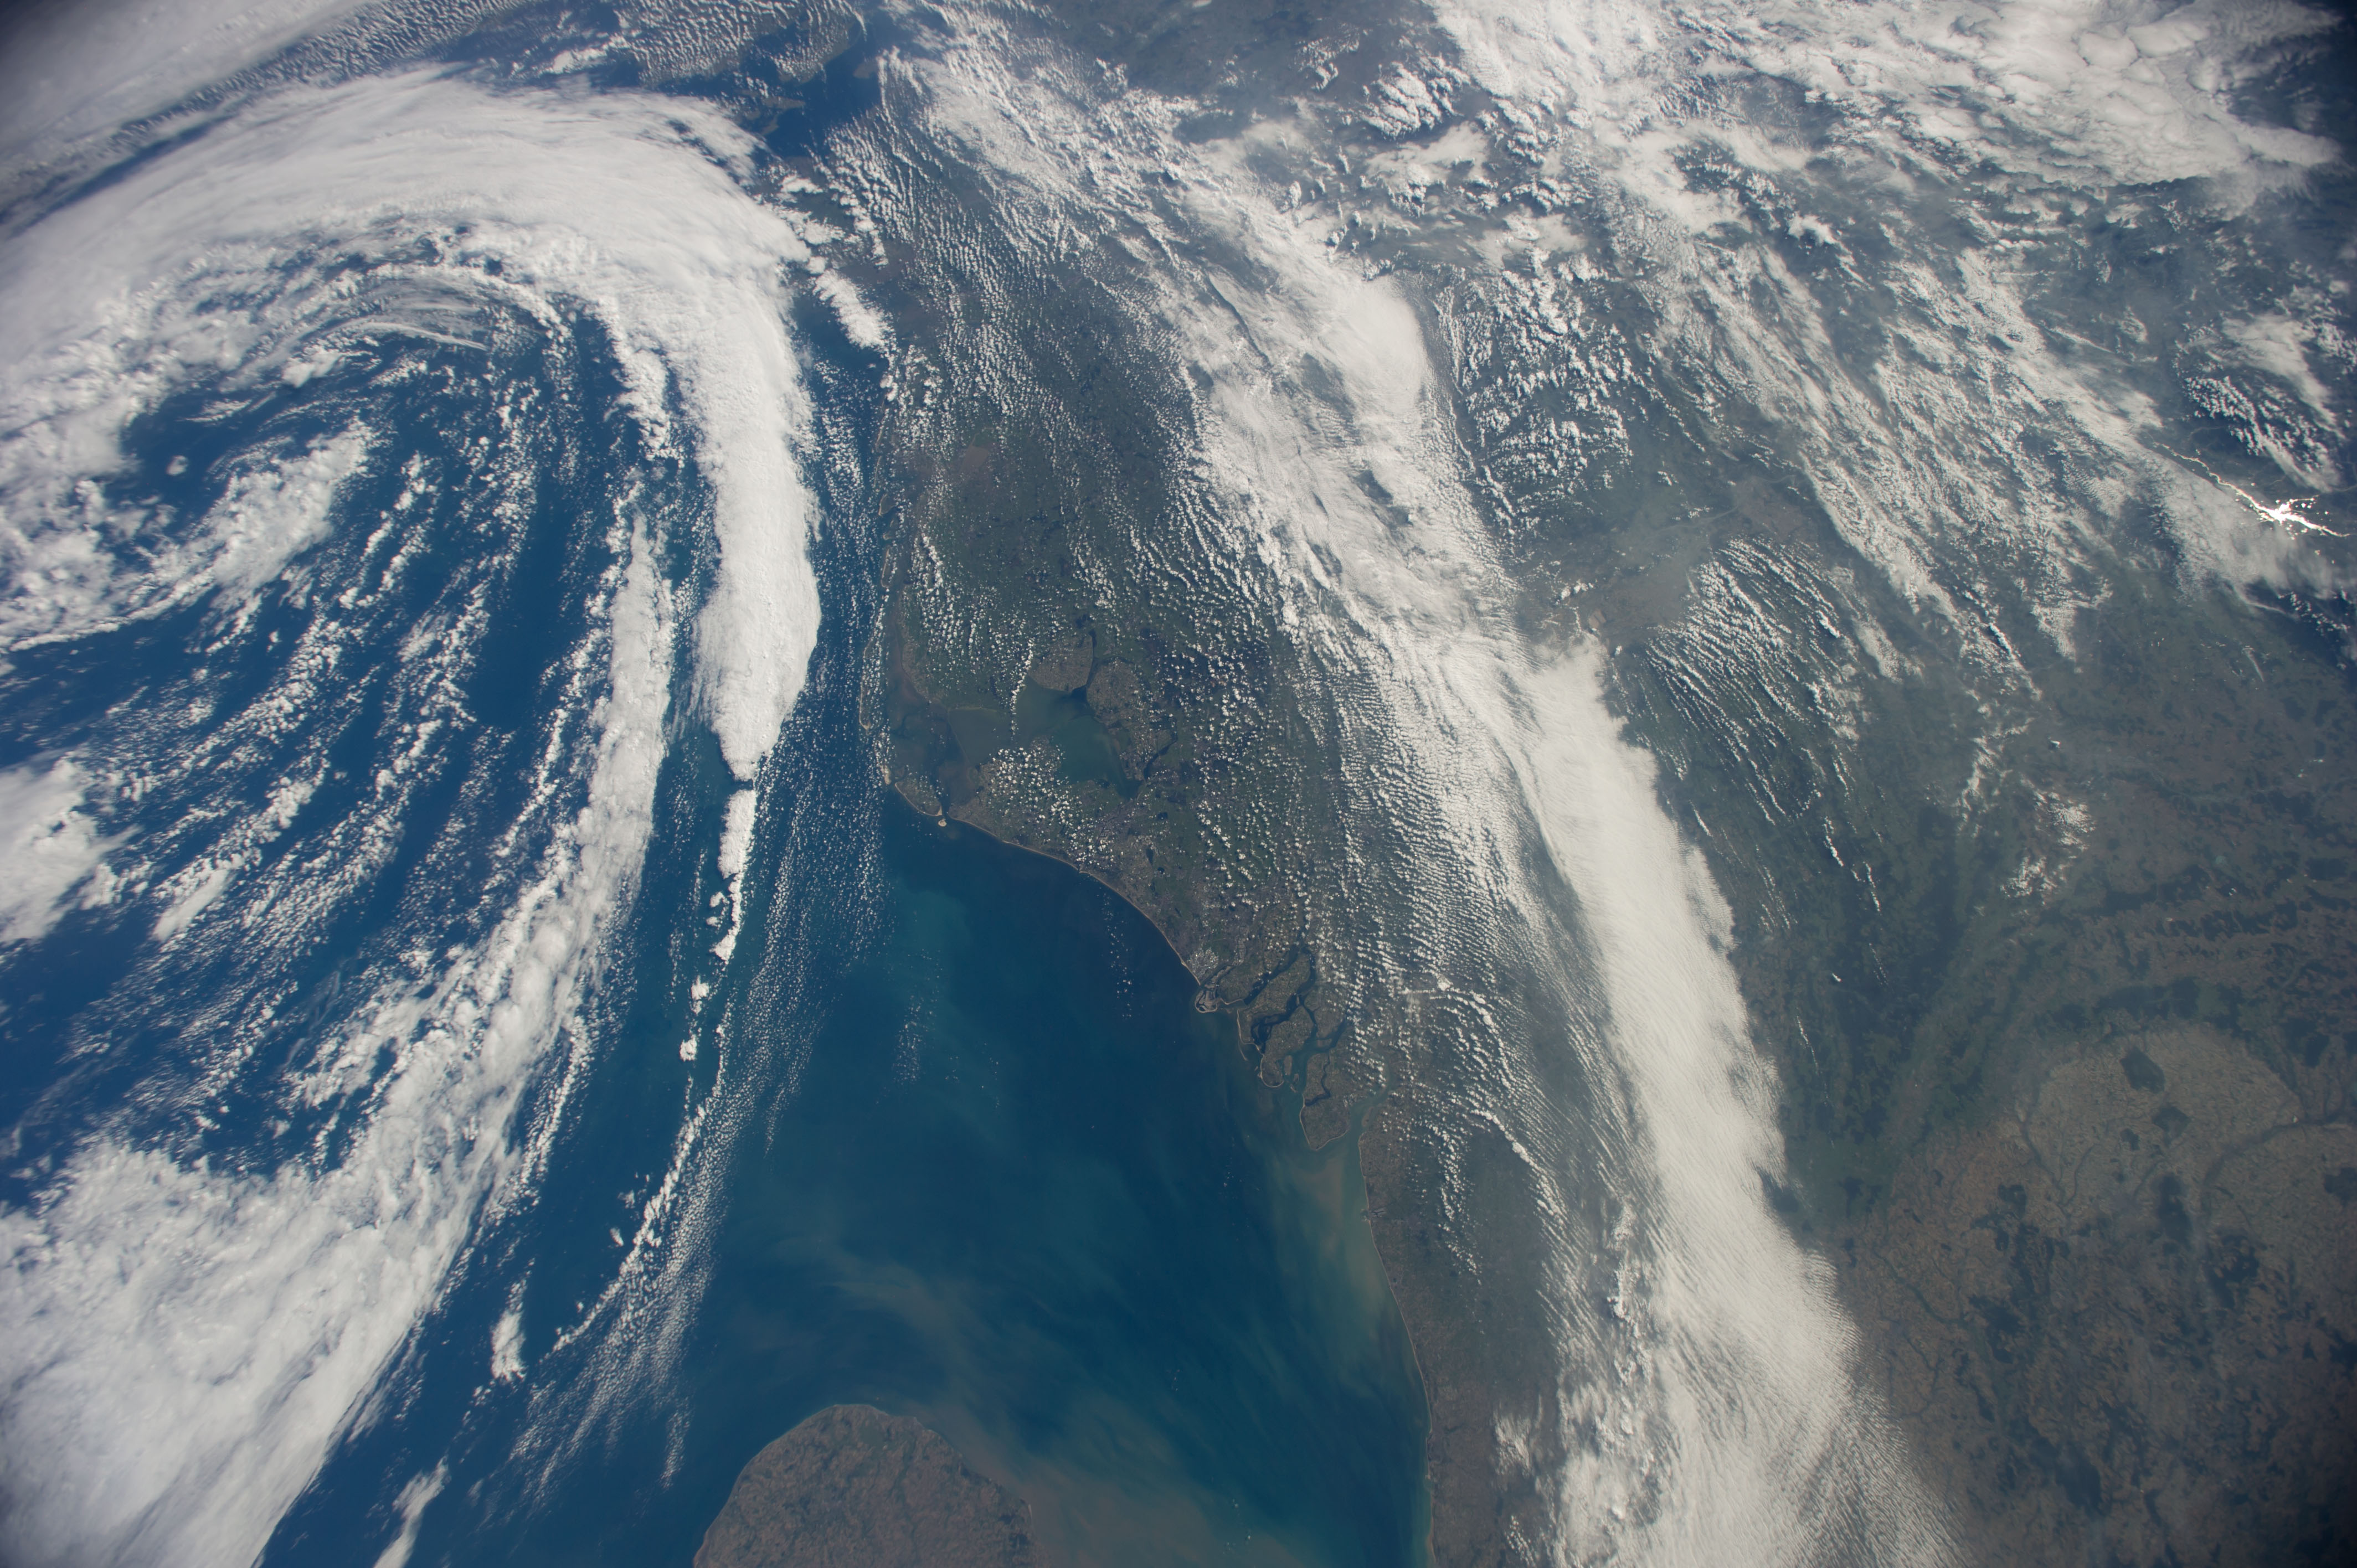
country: NETHERLANDS
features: LAKE MARKERMEER, LAKE IJSSELMEER, AMSTERDAM, ROTTERDAM
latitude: 52.2
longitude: 5.0
